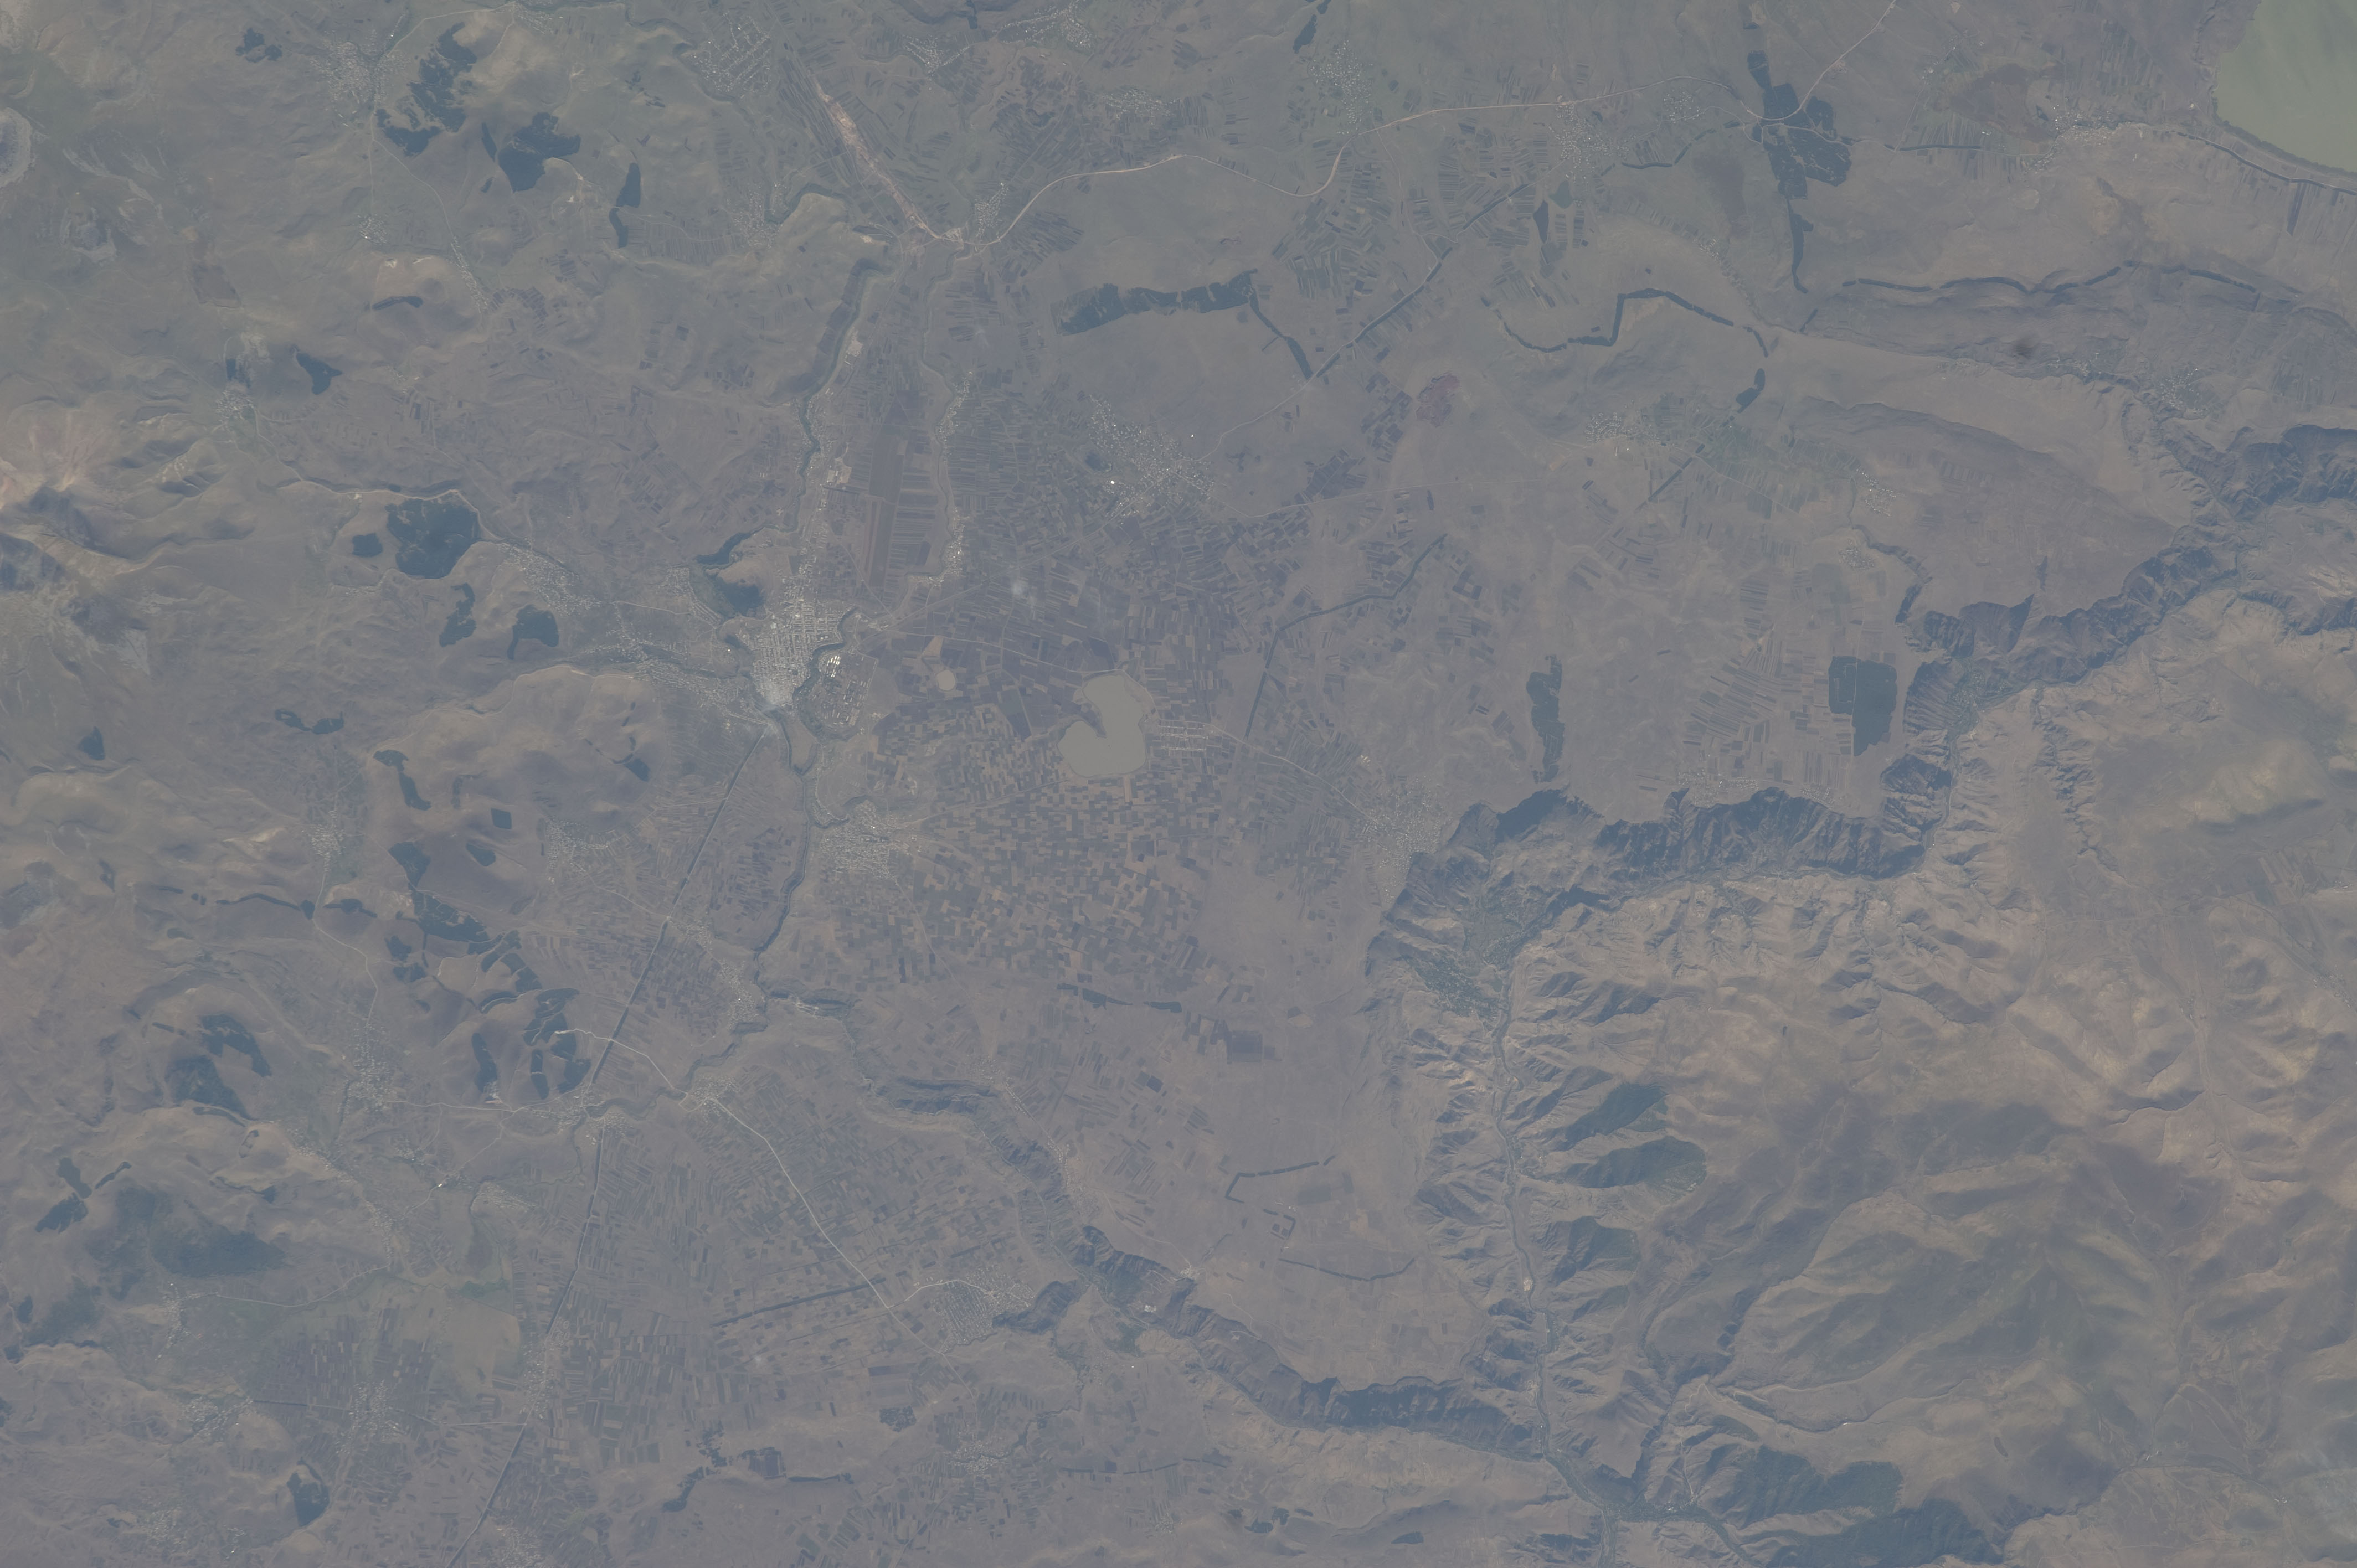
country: GEORGIA
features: AKHALKALAKI, AGR., PASKIA L., LESSER CAUCASUS MTS.
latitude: 41.4
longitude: 43.3
